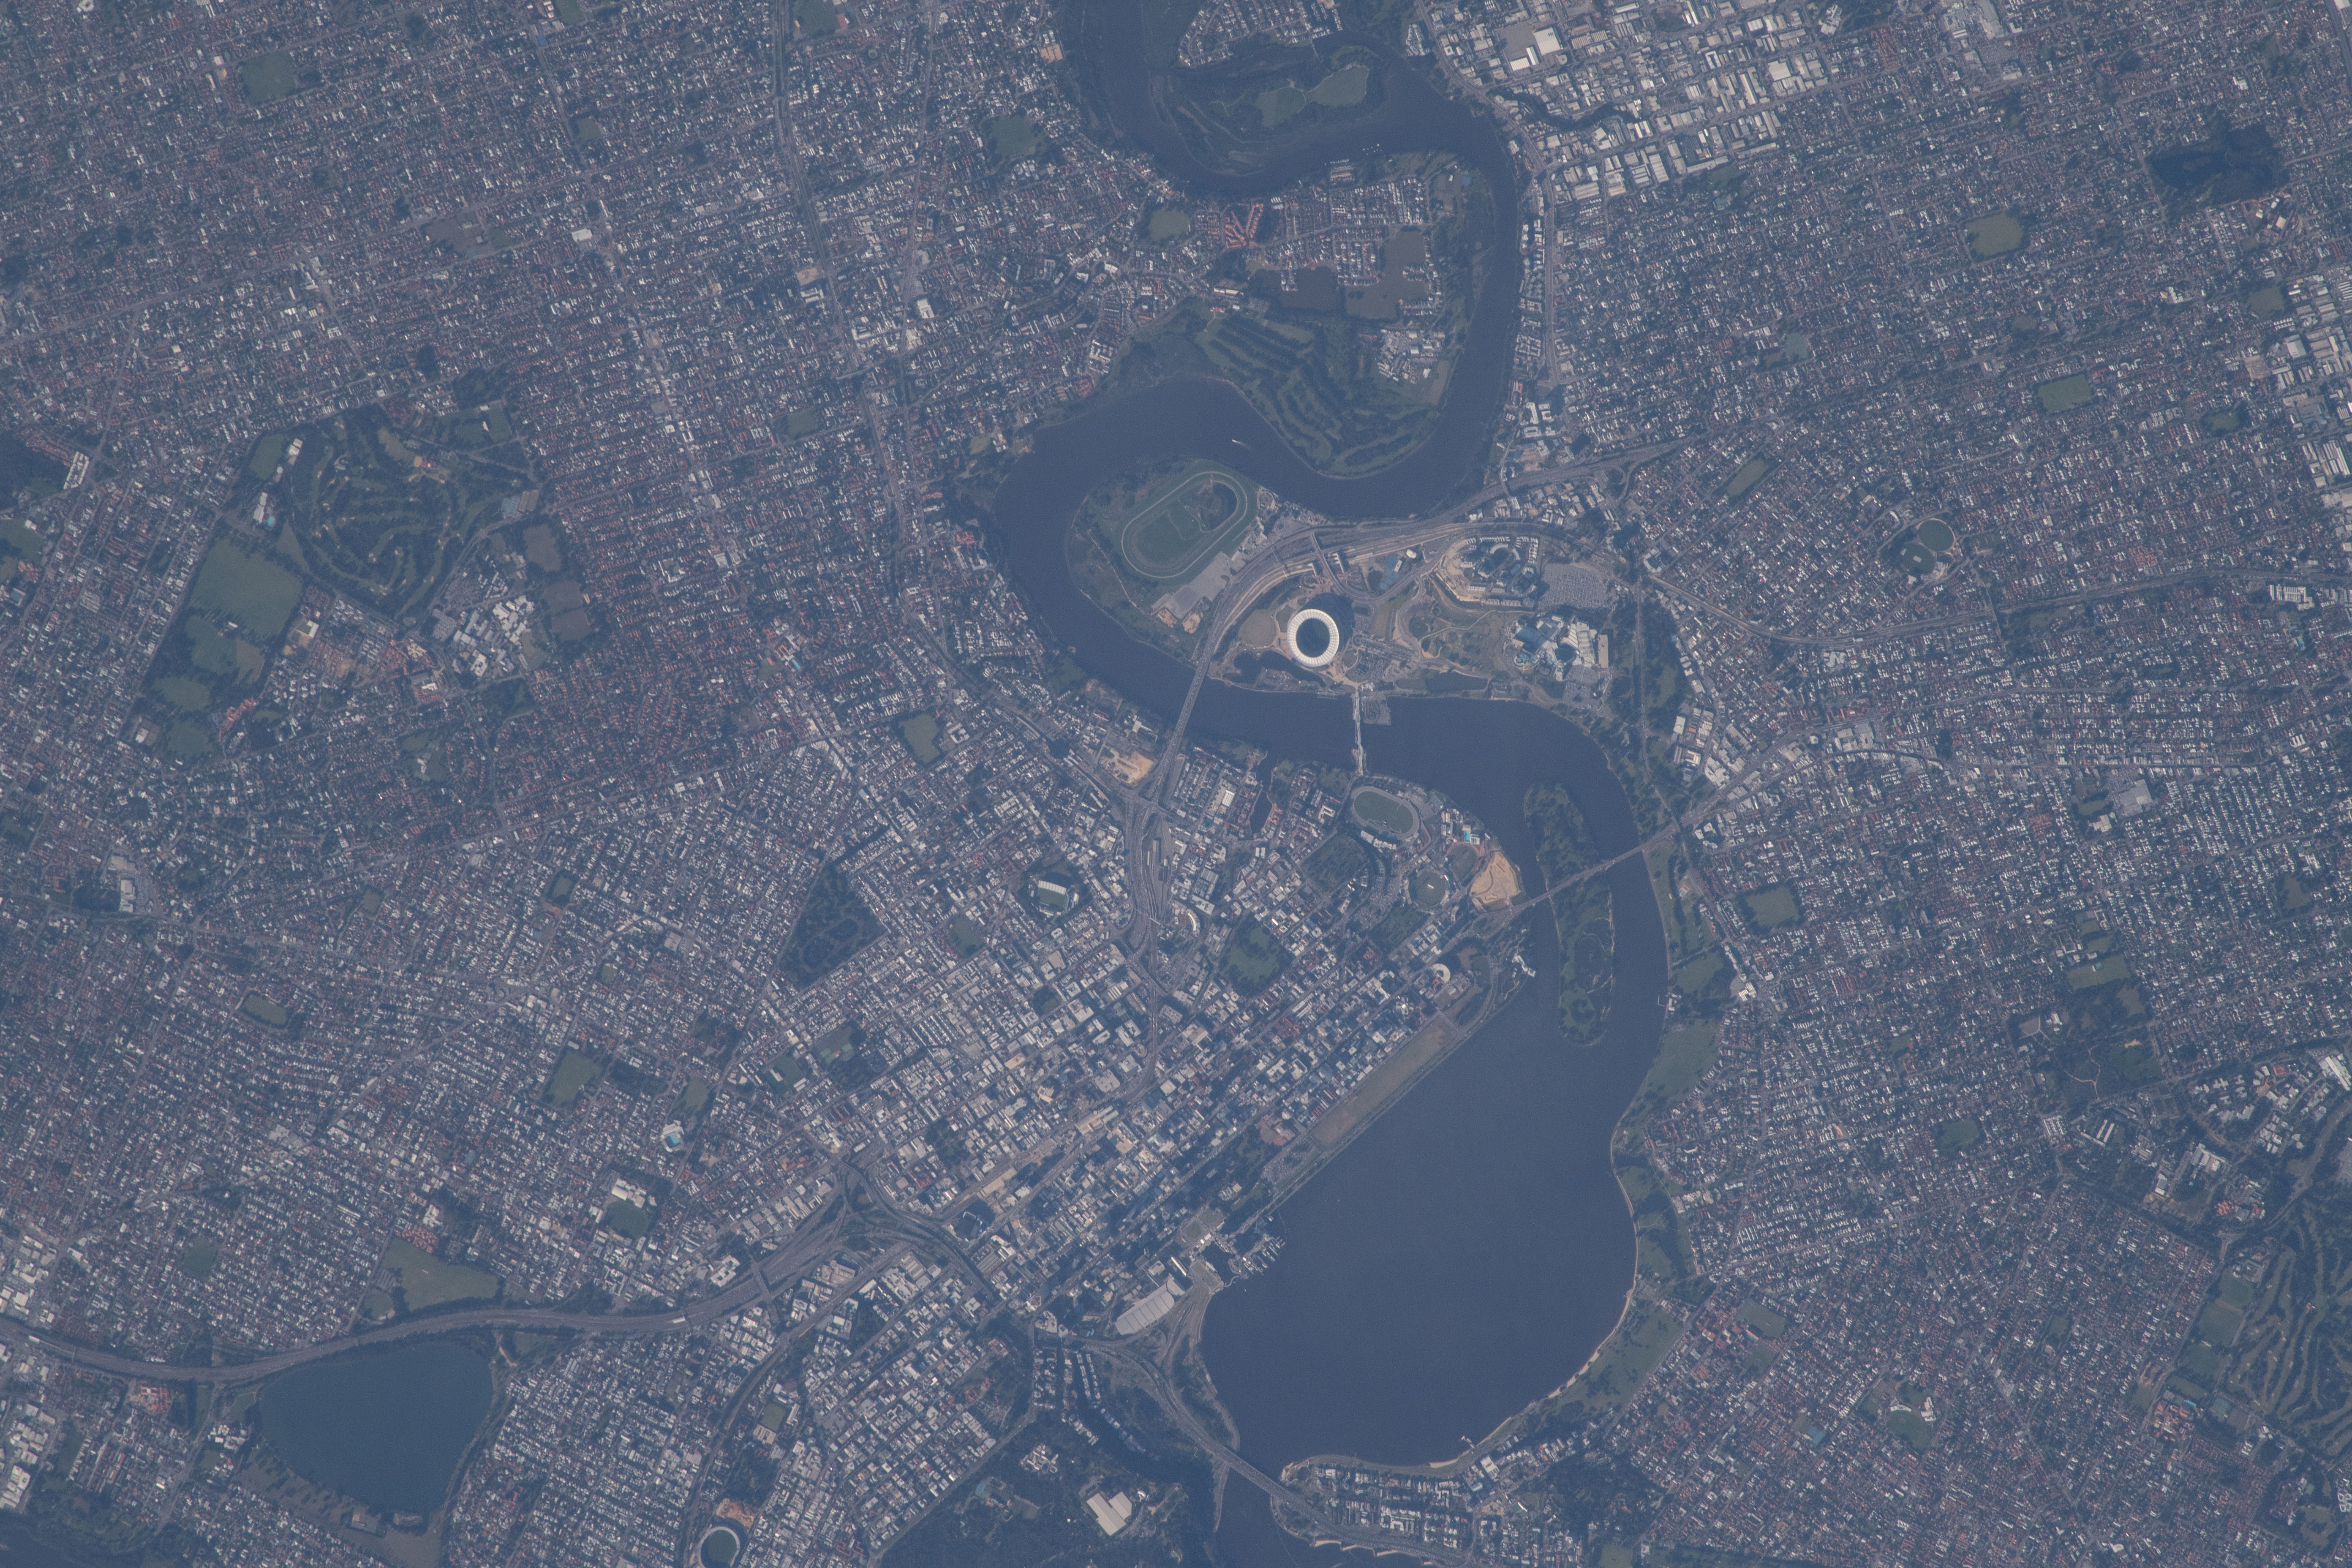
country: AUSTRALIA-WA
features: EAST PERTH, MATAGARUP BRIDGE, AUSTRALIA
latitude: -31.9
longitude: 115.9
